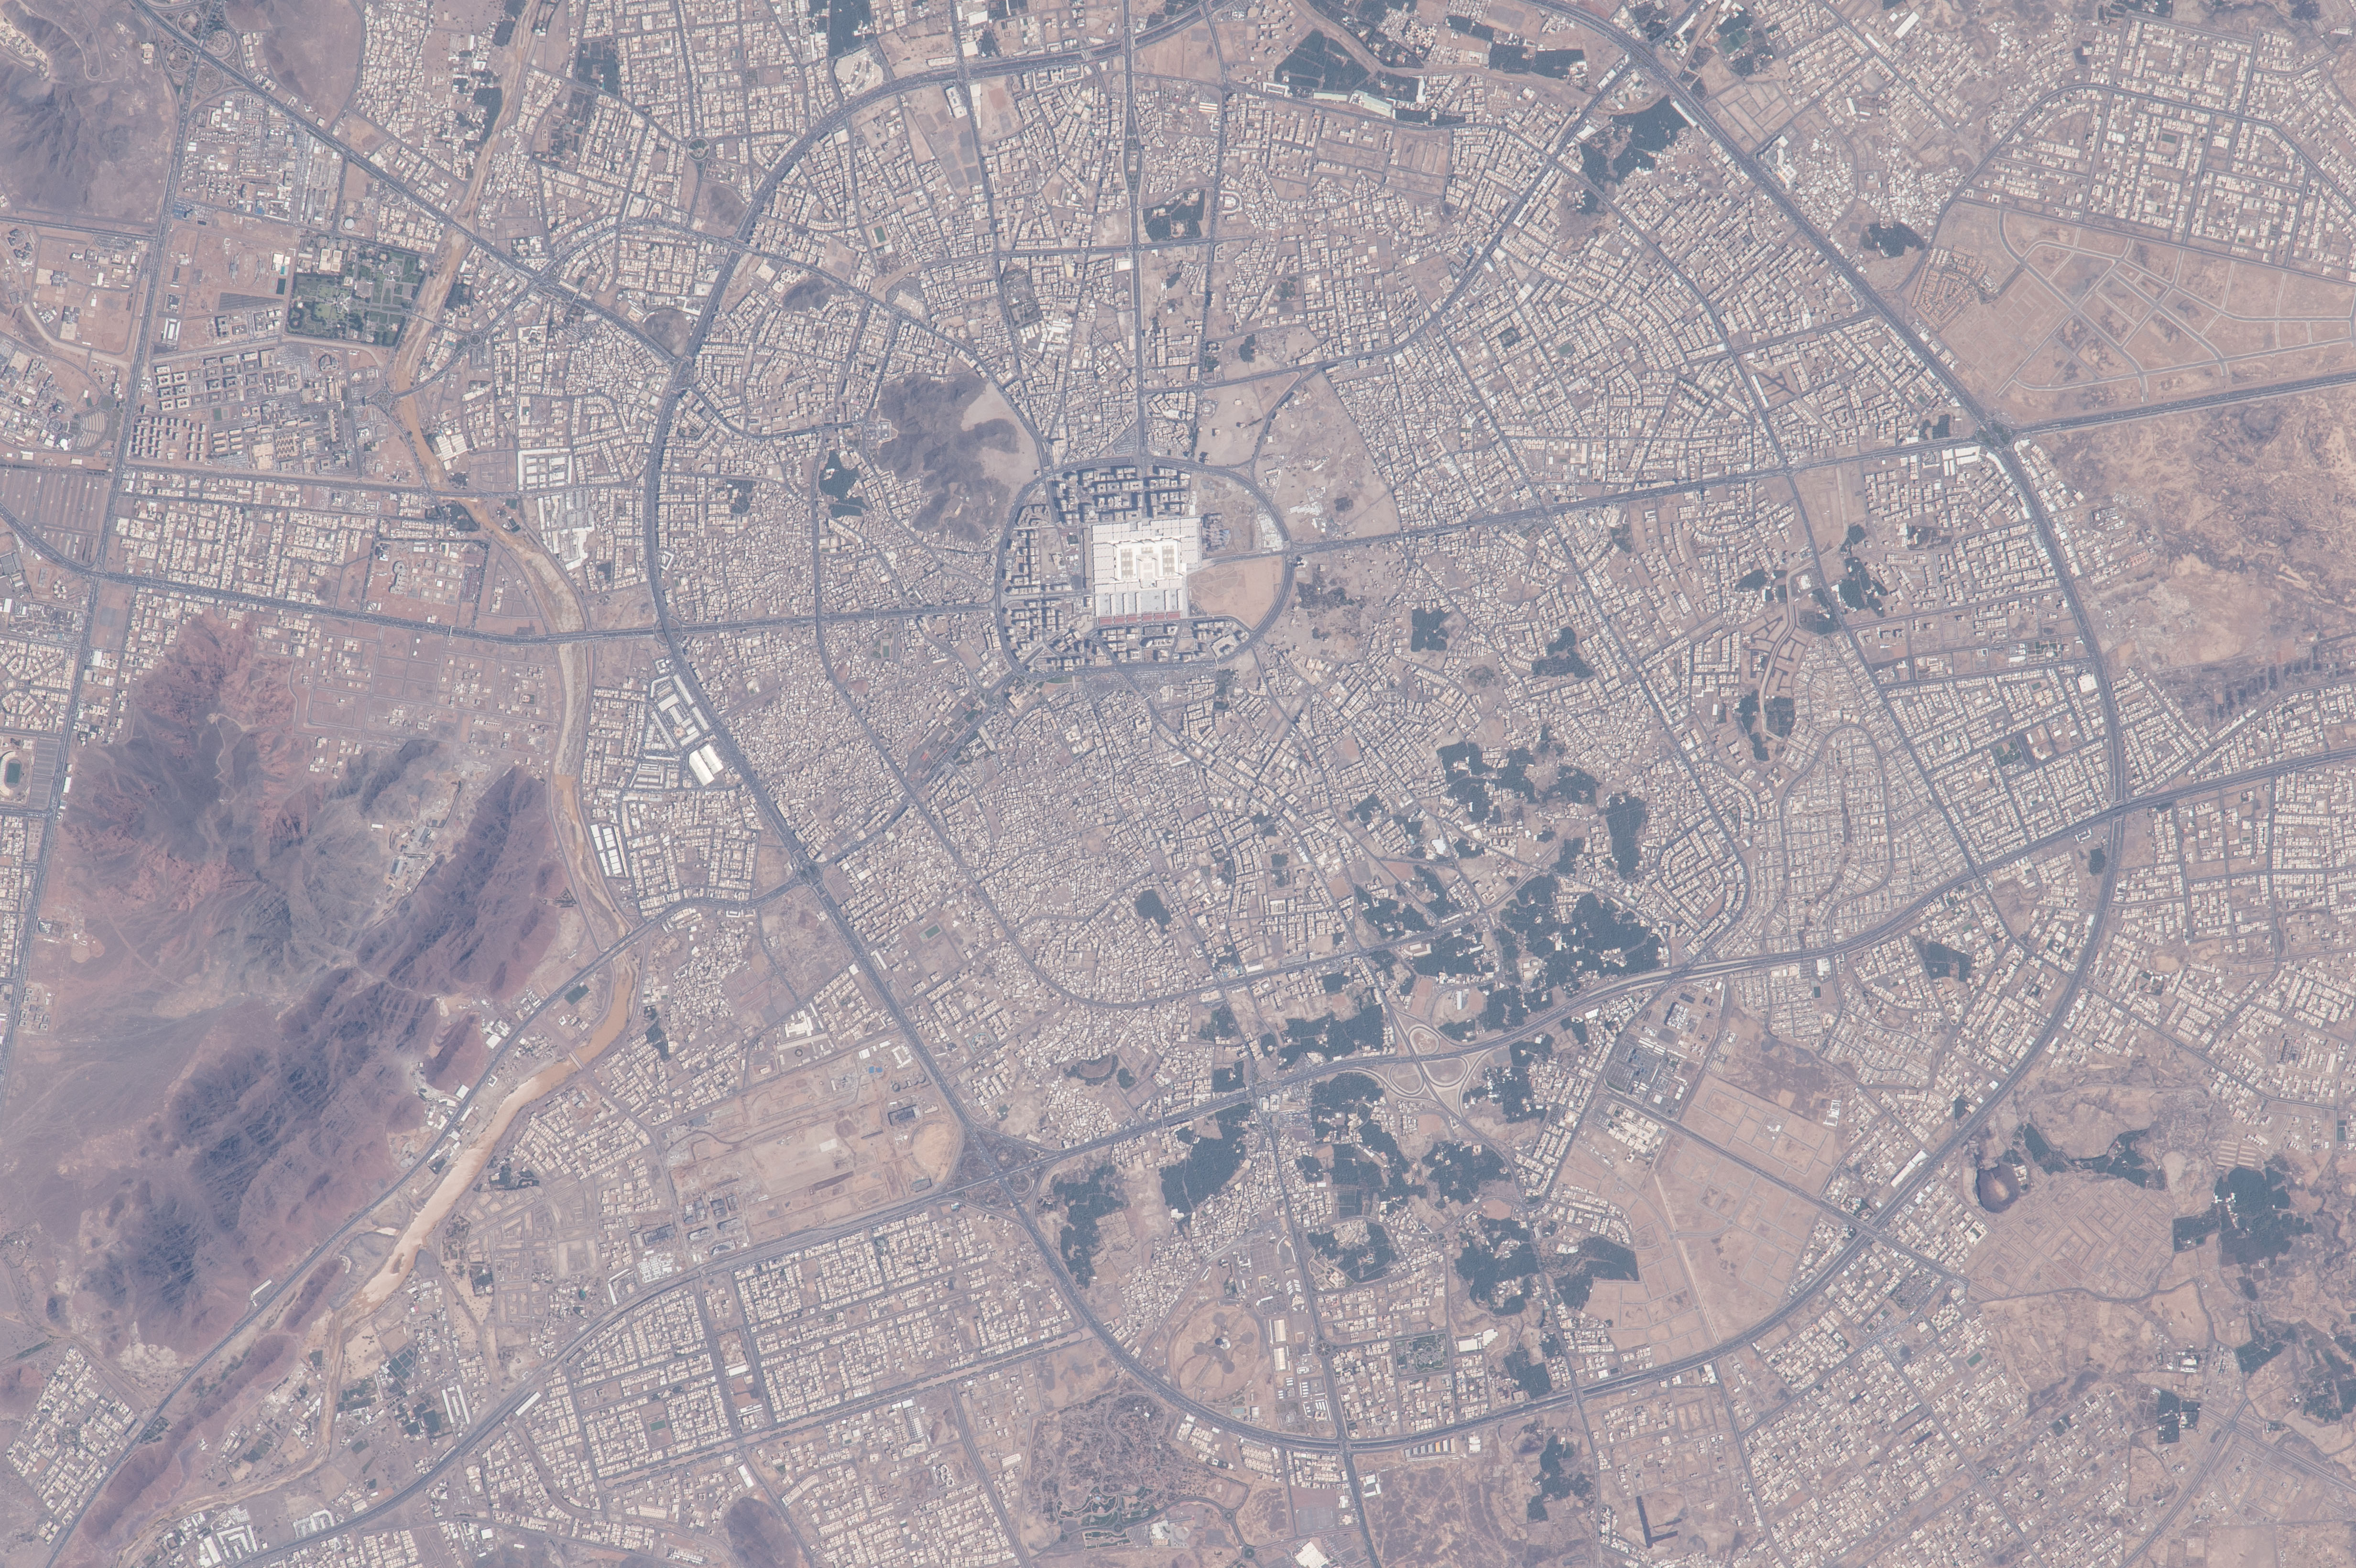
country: SAUDI ARABIA
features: MEDINA, PROPHET'S MOSQUE, ROADS
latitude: 24.4
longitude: 39.5
